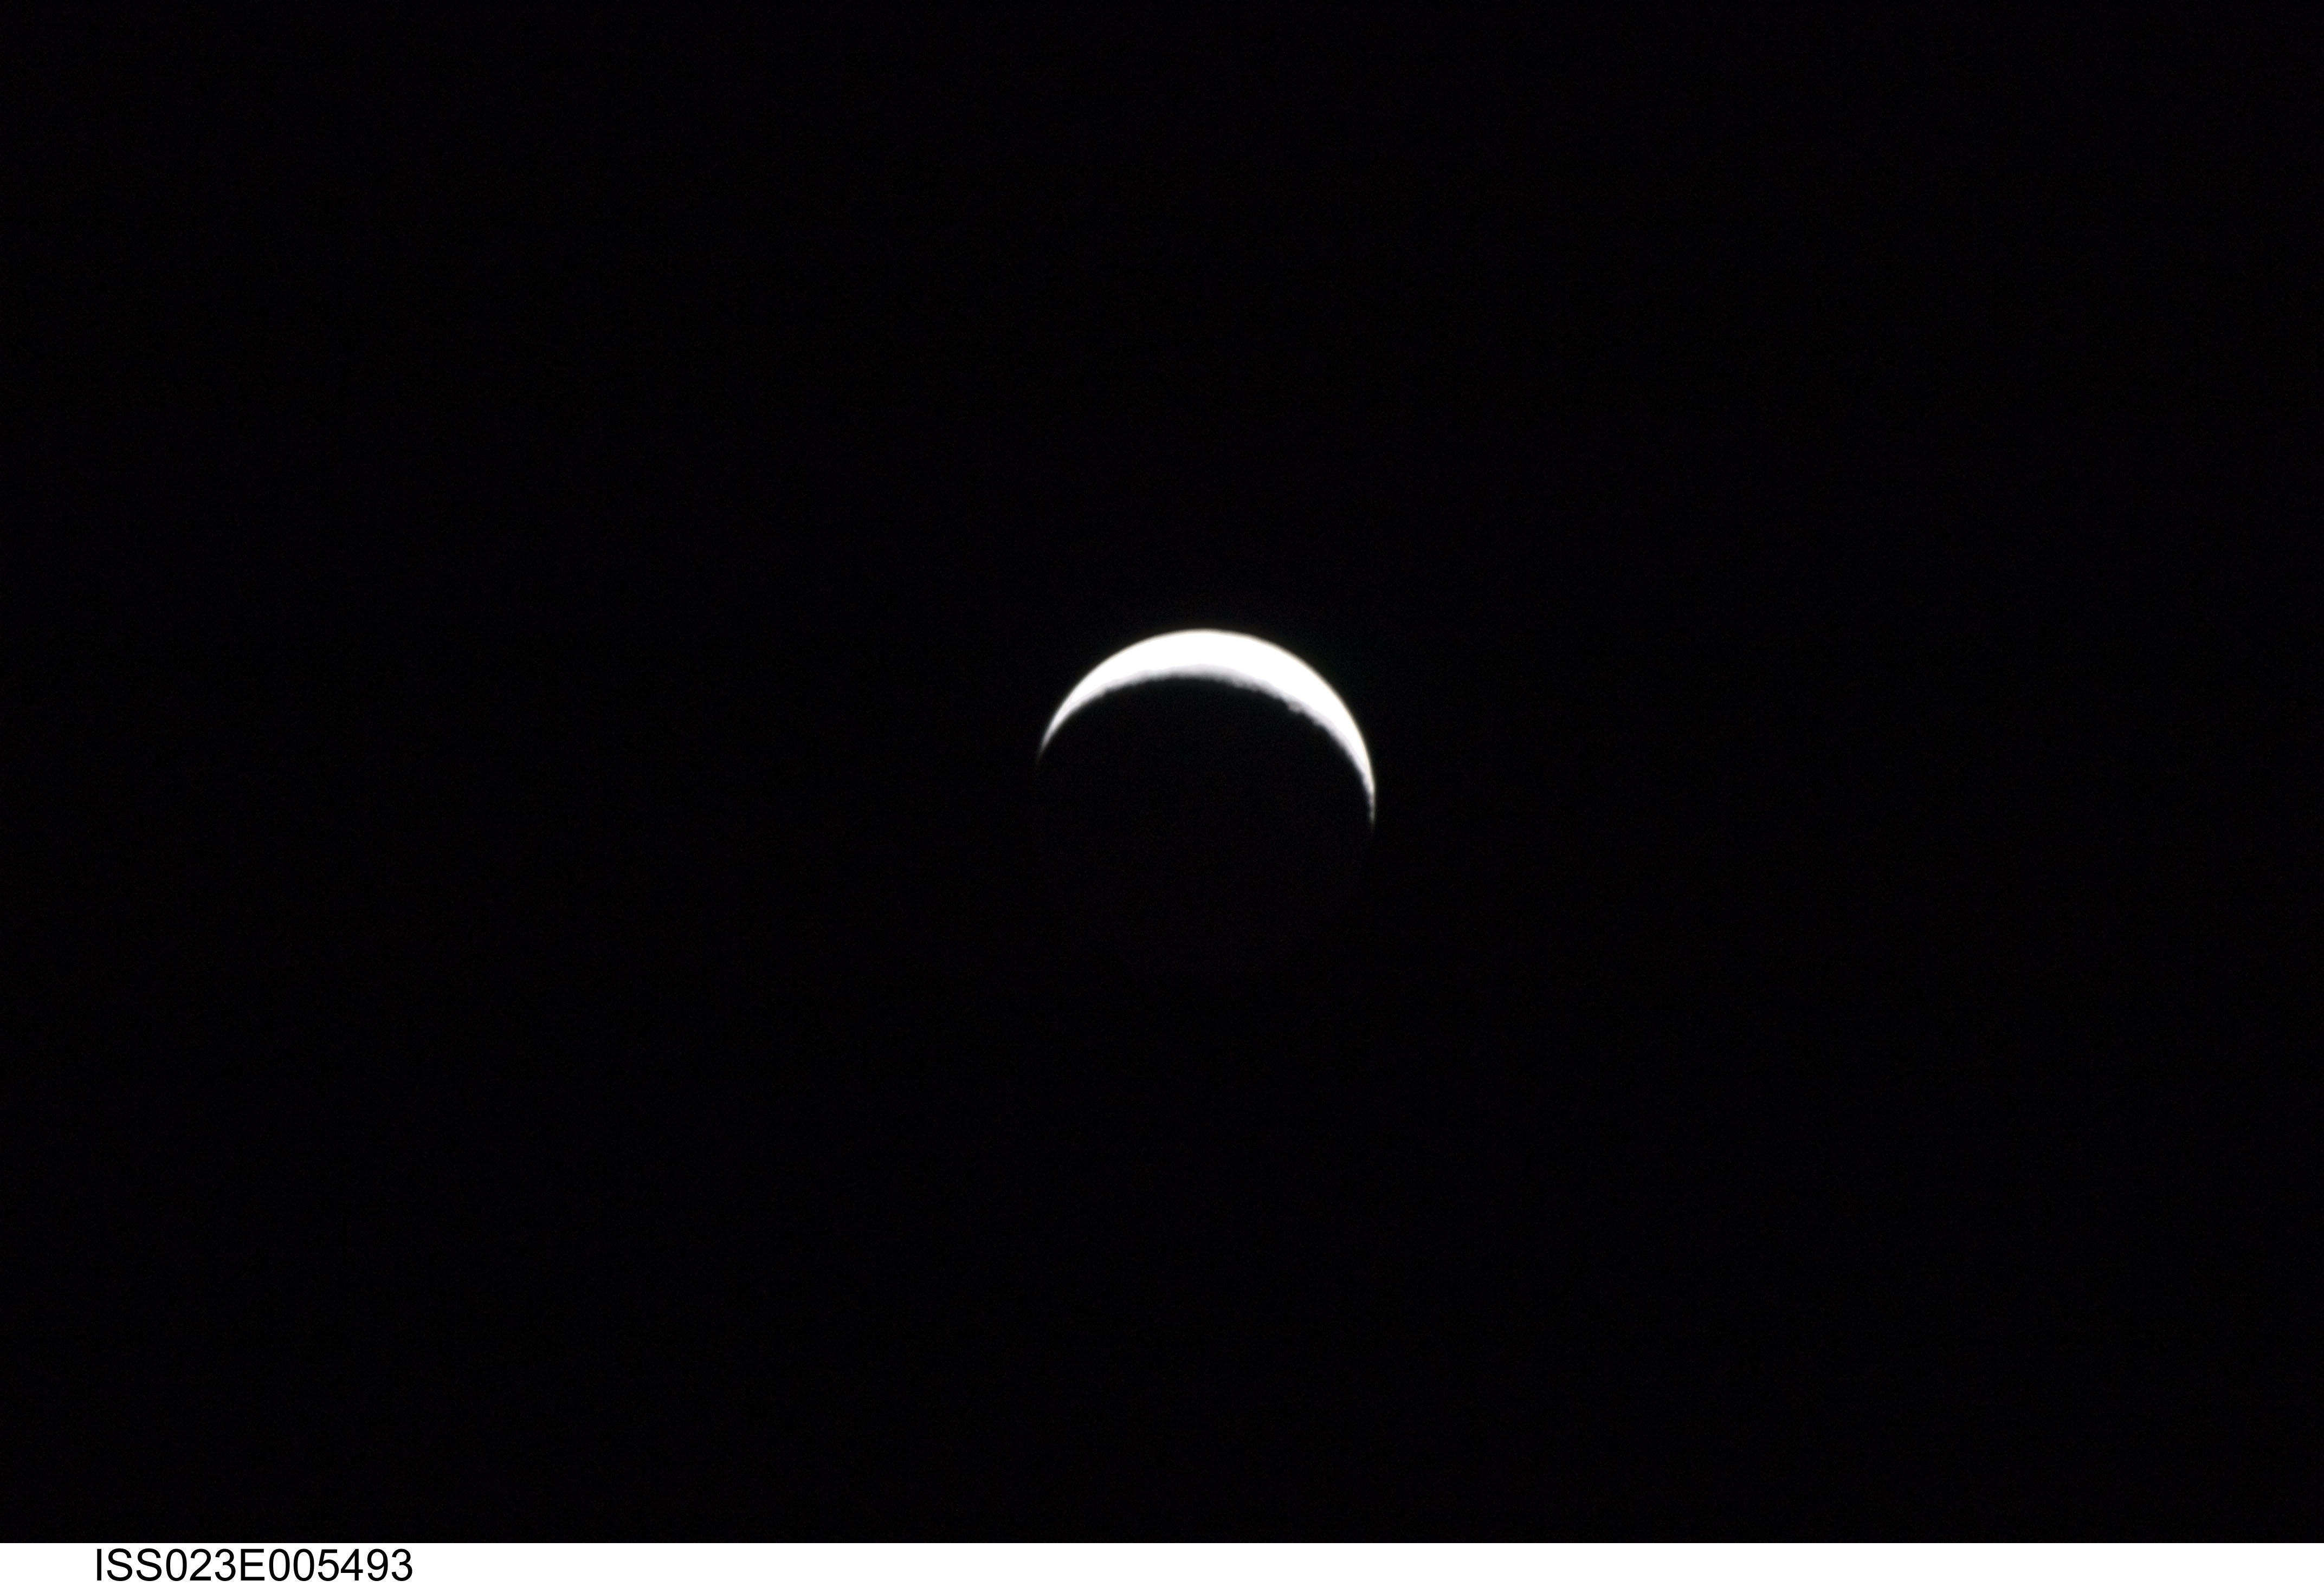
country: ASIA
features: PAN-CRESCENT MOON WAXING, SOFT
